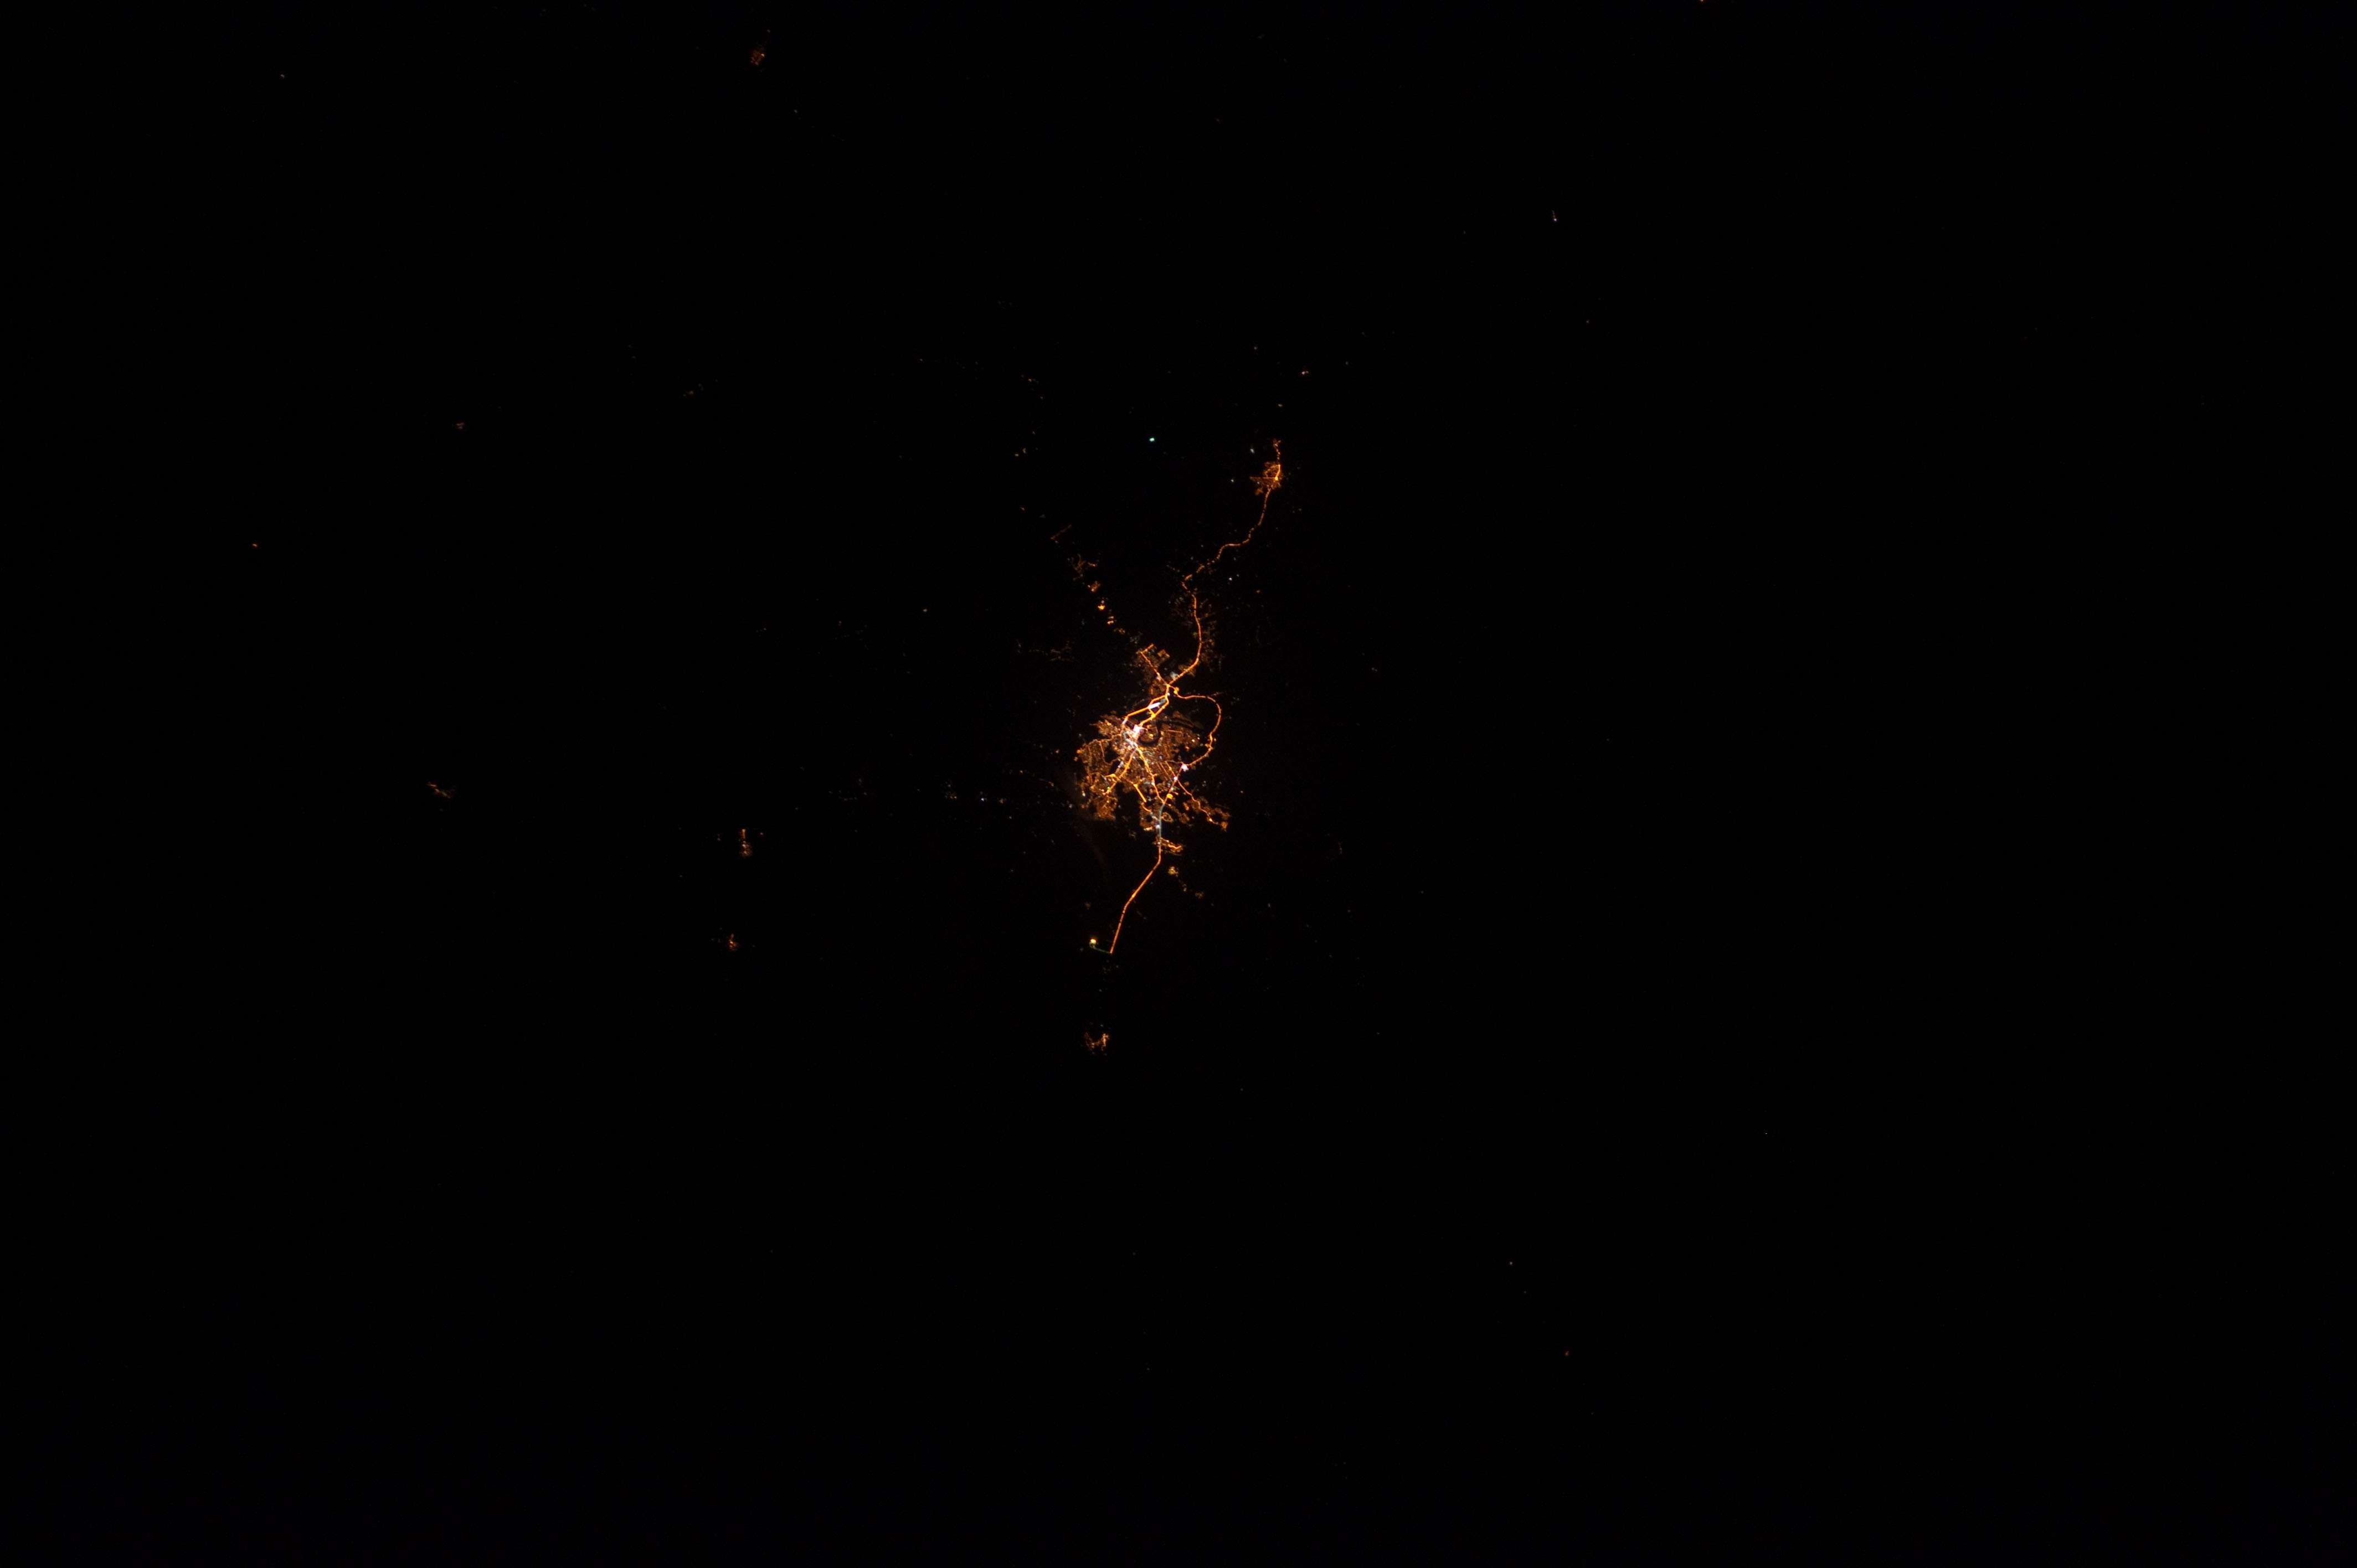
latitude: -10.0
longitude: -67.8
